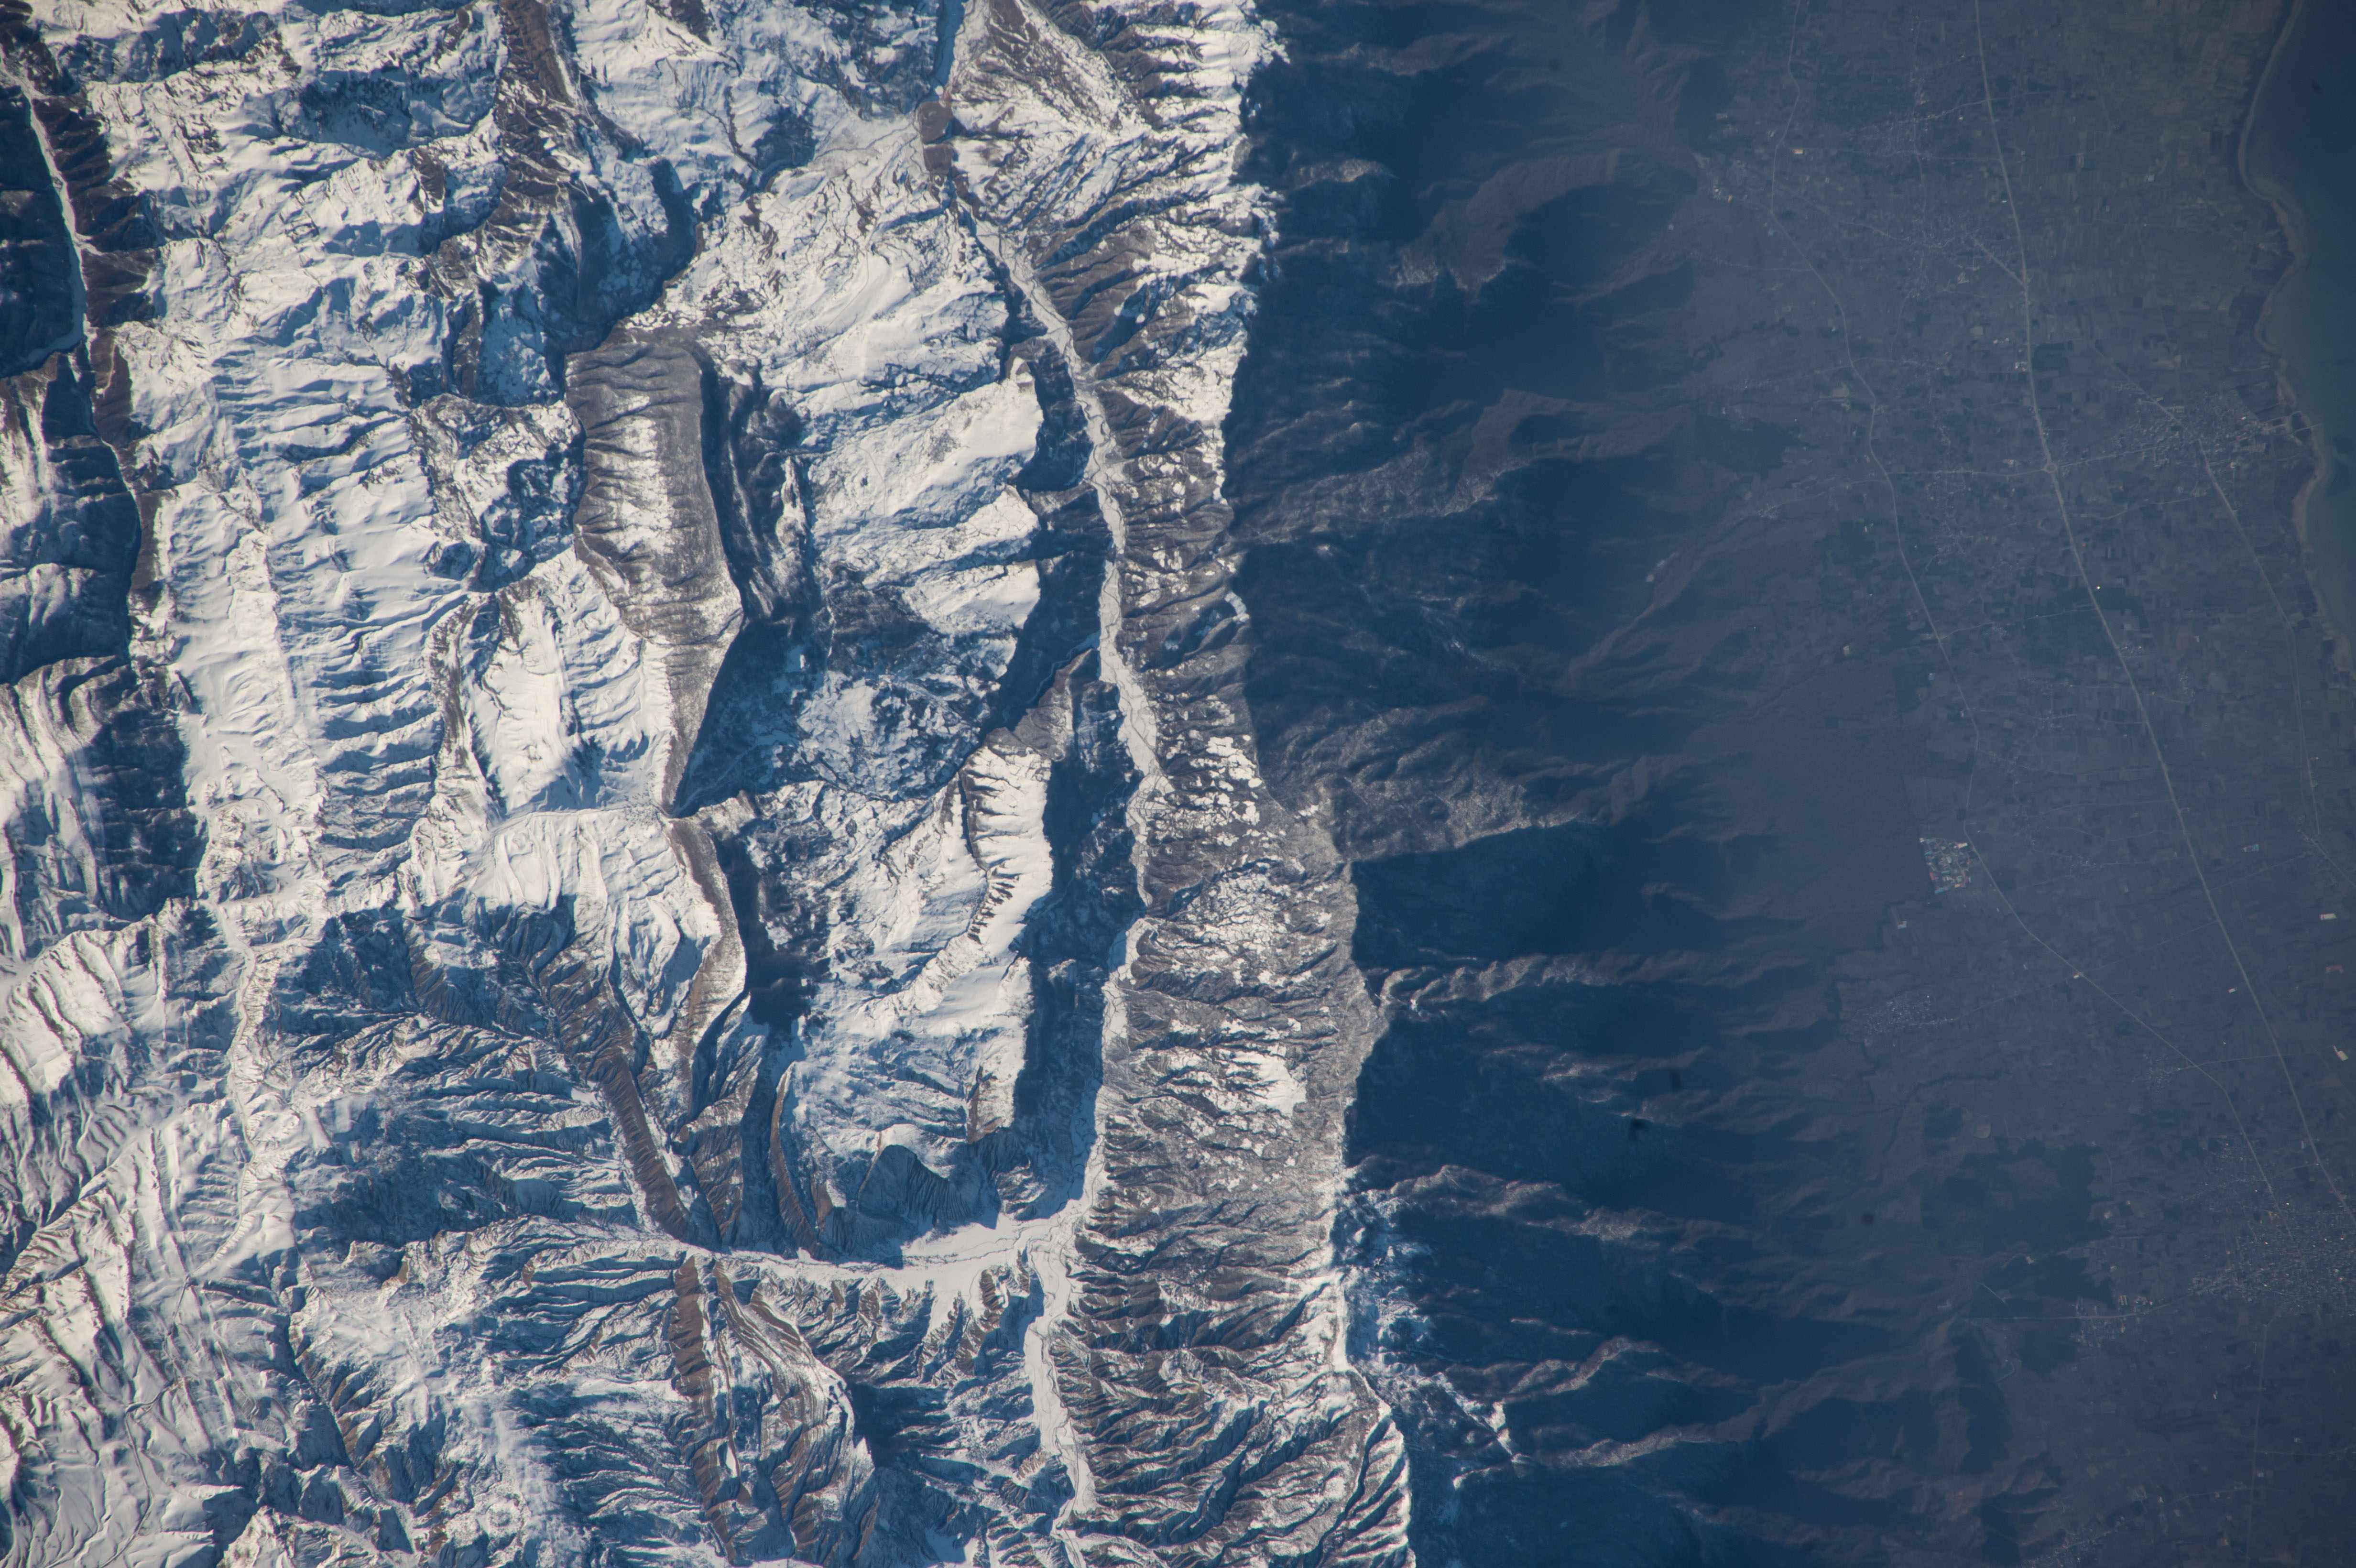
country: IRAN
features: BANDAR GAZ IRAN,KORDKUY IRAN,GORGAN GULF,NEKA RIVER
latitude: 36.6
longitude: 54.0
